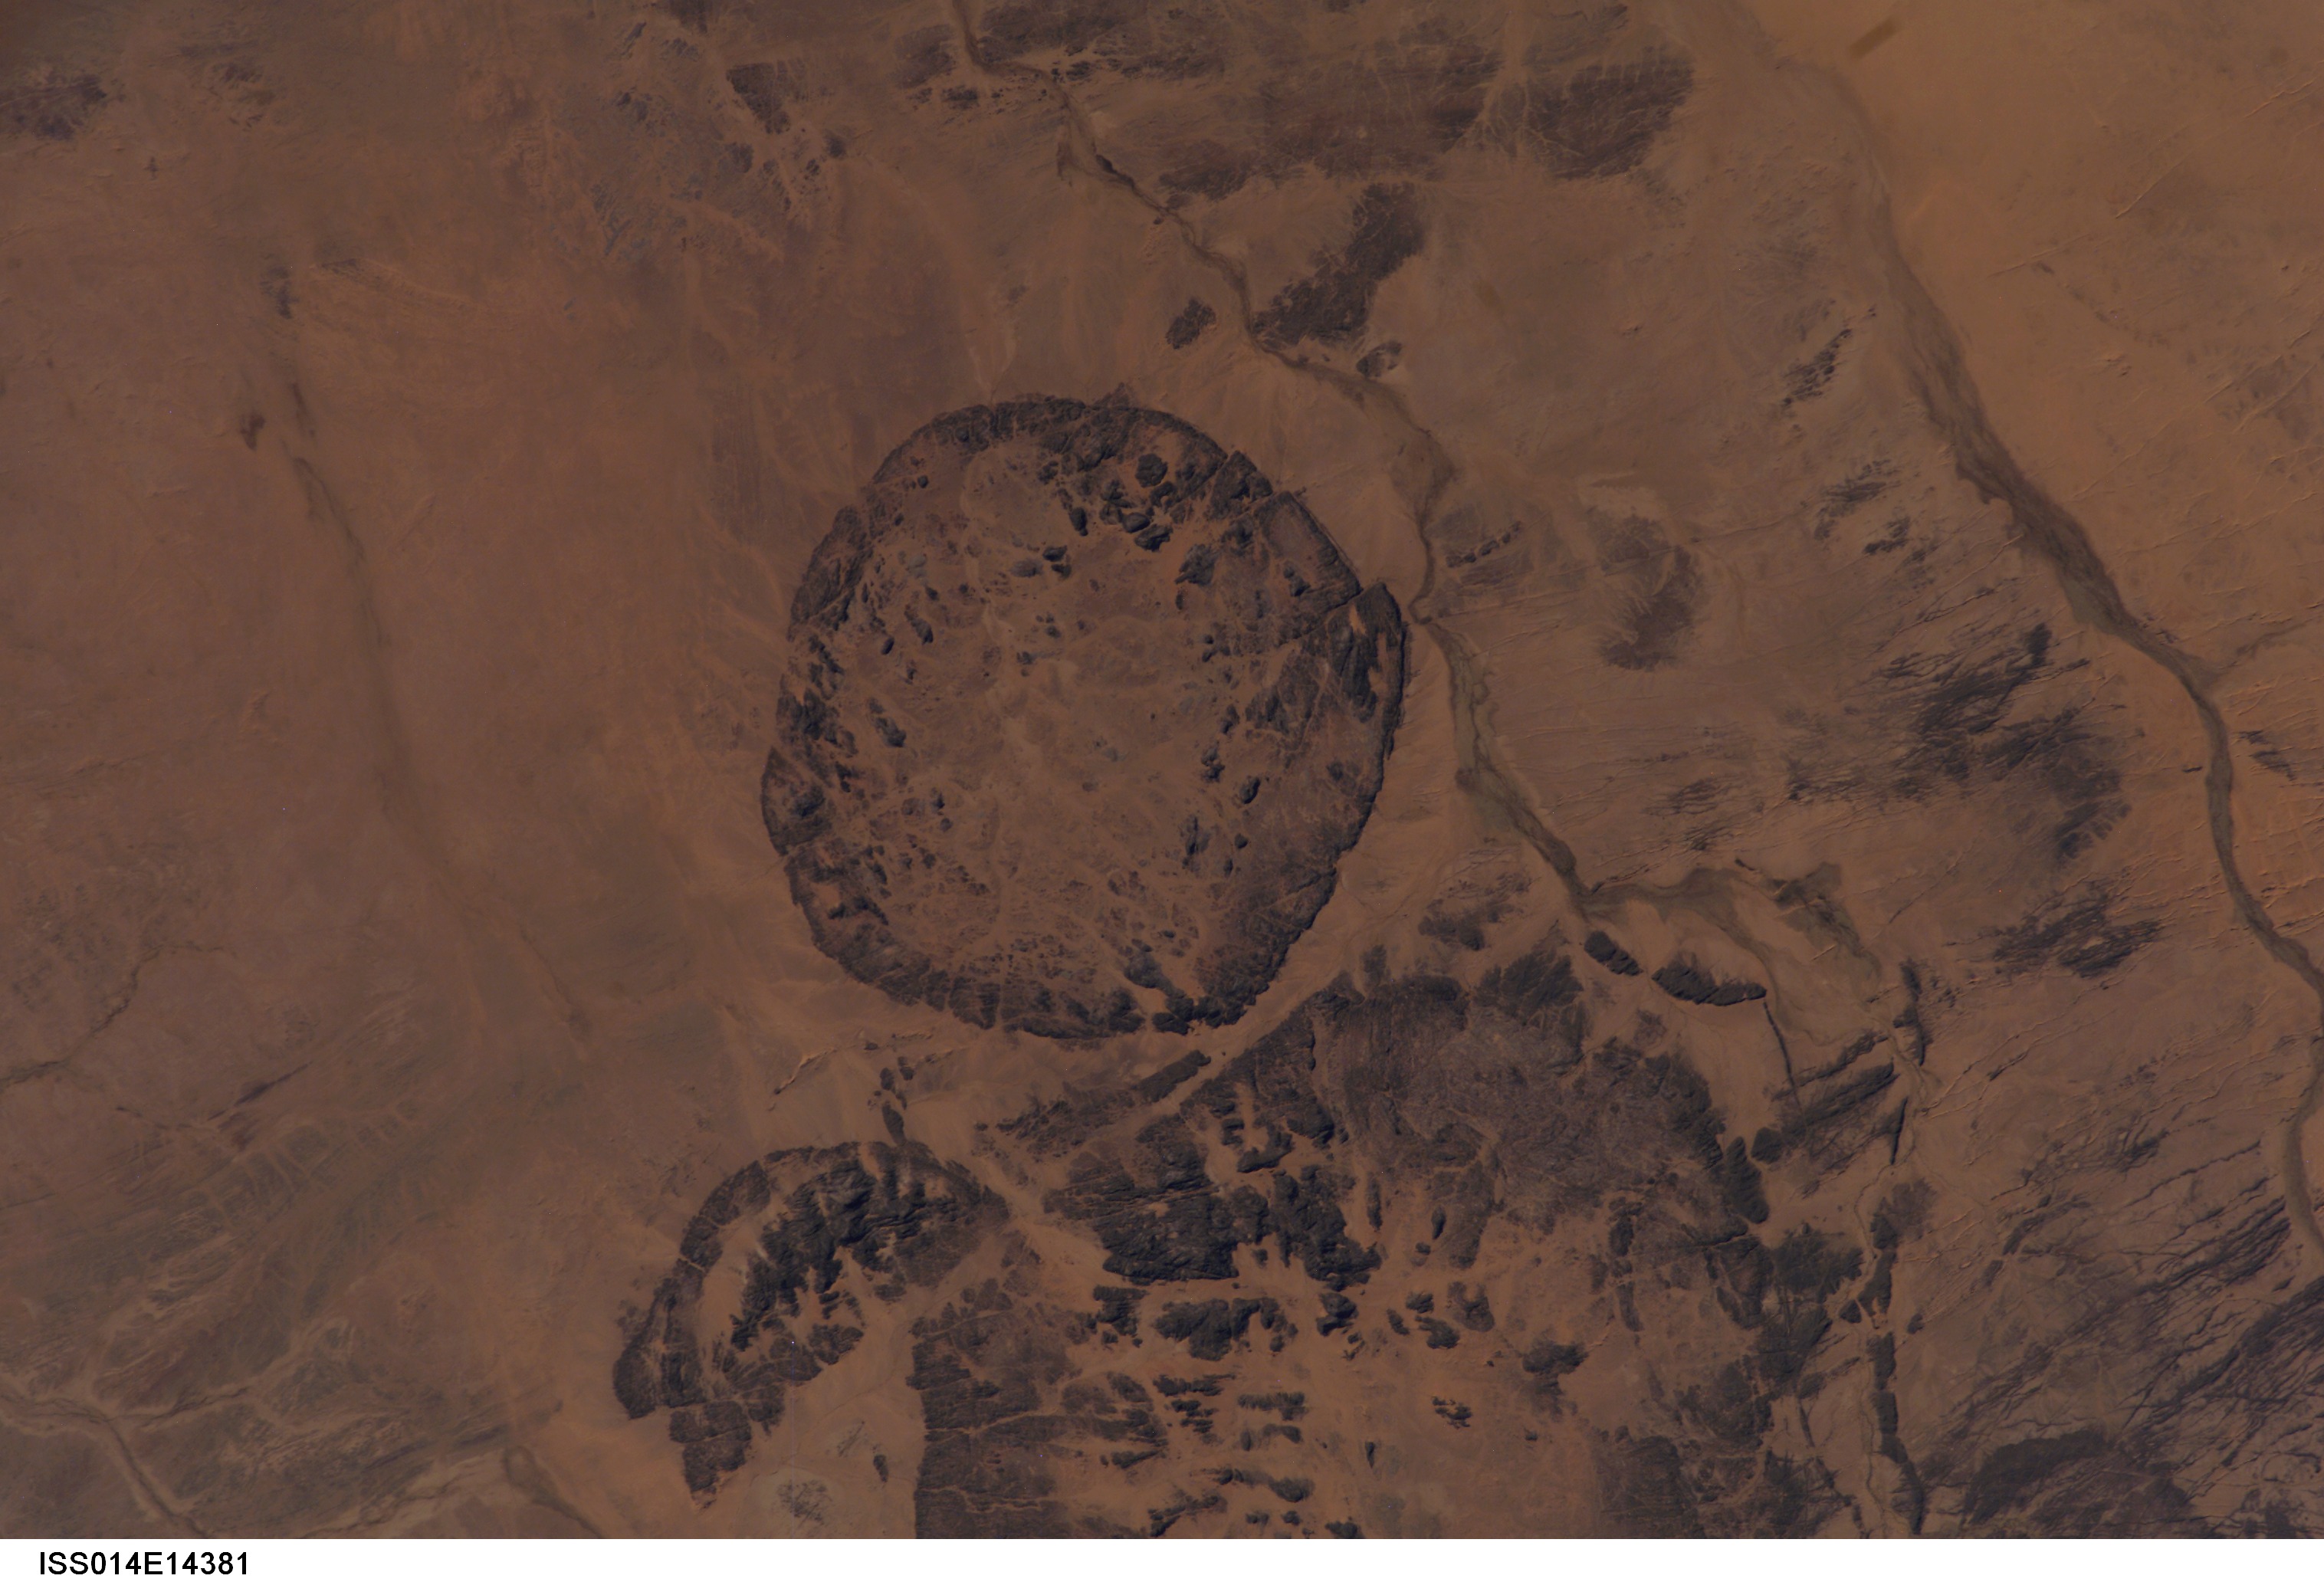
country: MALI
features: ADRAR ILEBJANE, CIRCULAR MT.
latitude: 18.5
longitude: 1.0
